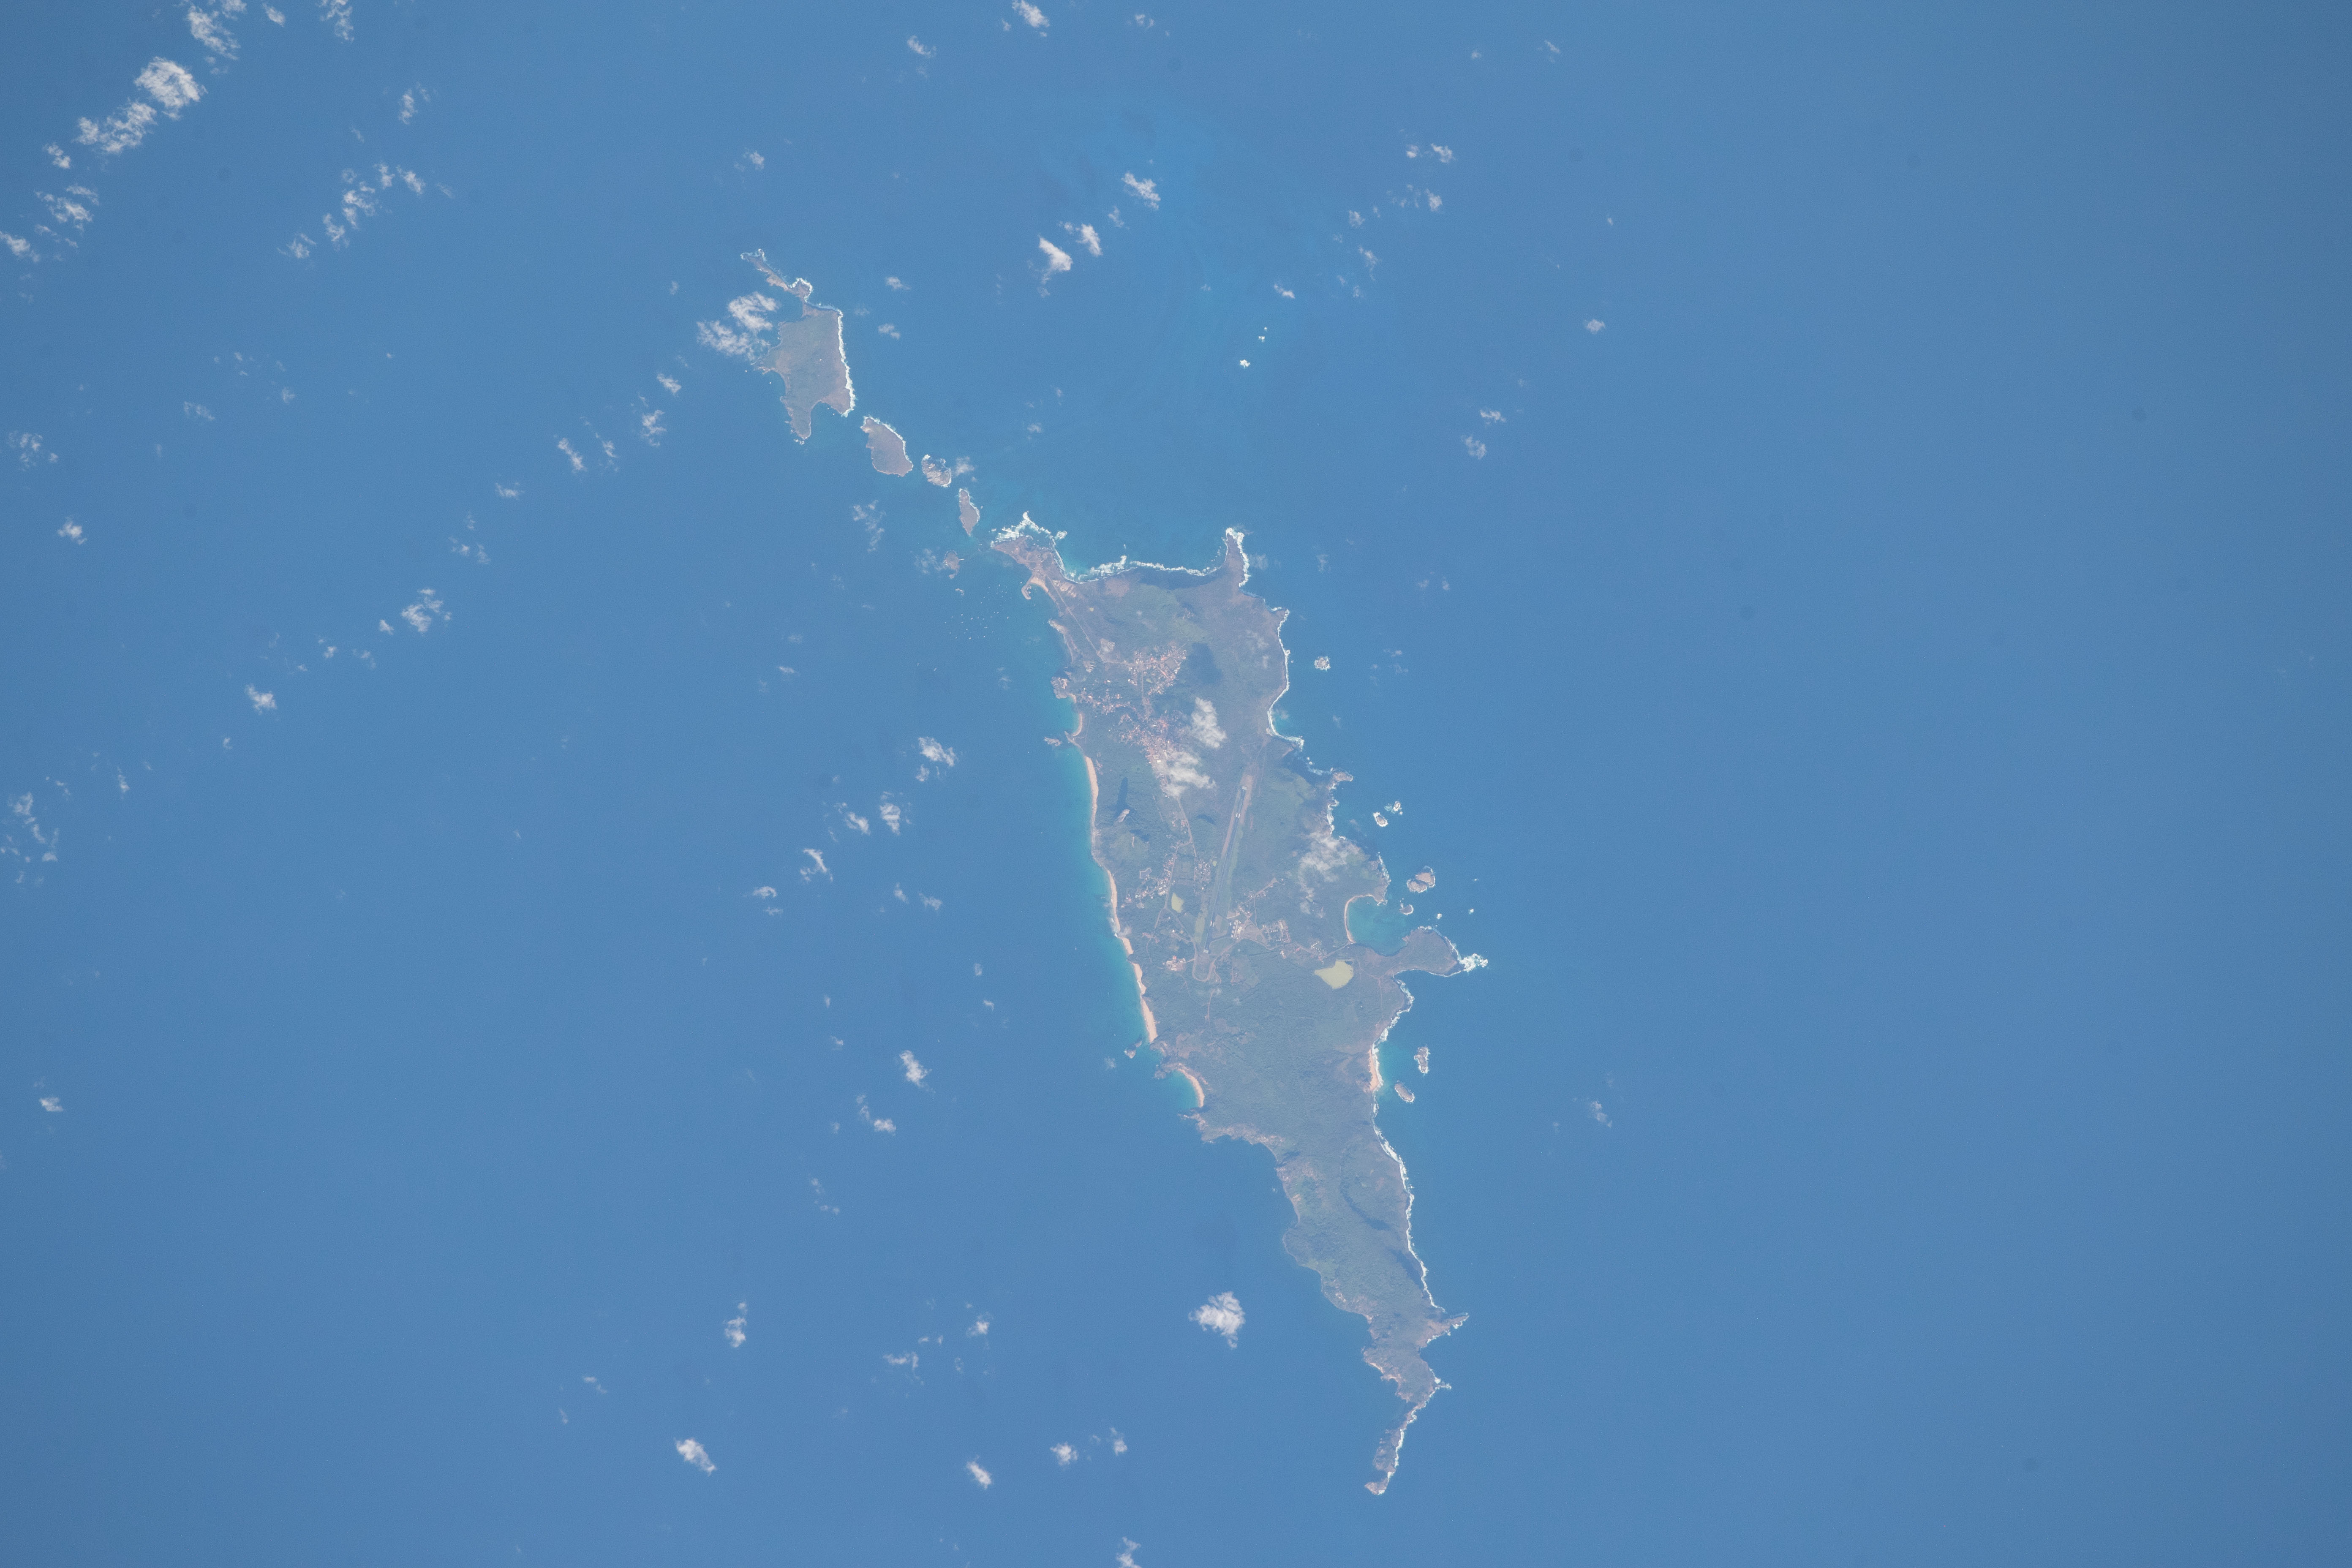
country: BRAZIL
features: VILA DOS REMEDIOS, ILHA FERNANDO DE NORANHA, FERNANDO DE NORONHA MARINE NATIONAL PARK
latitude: -3.9
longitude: -32.4
